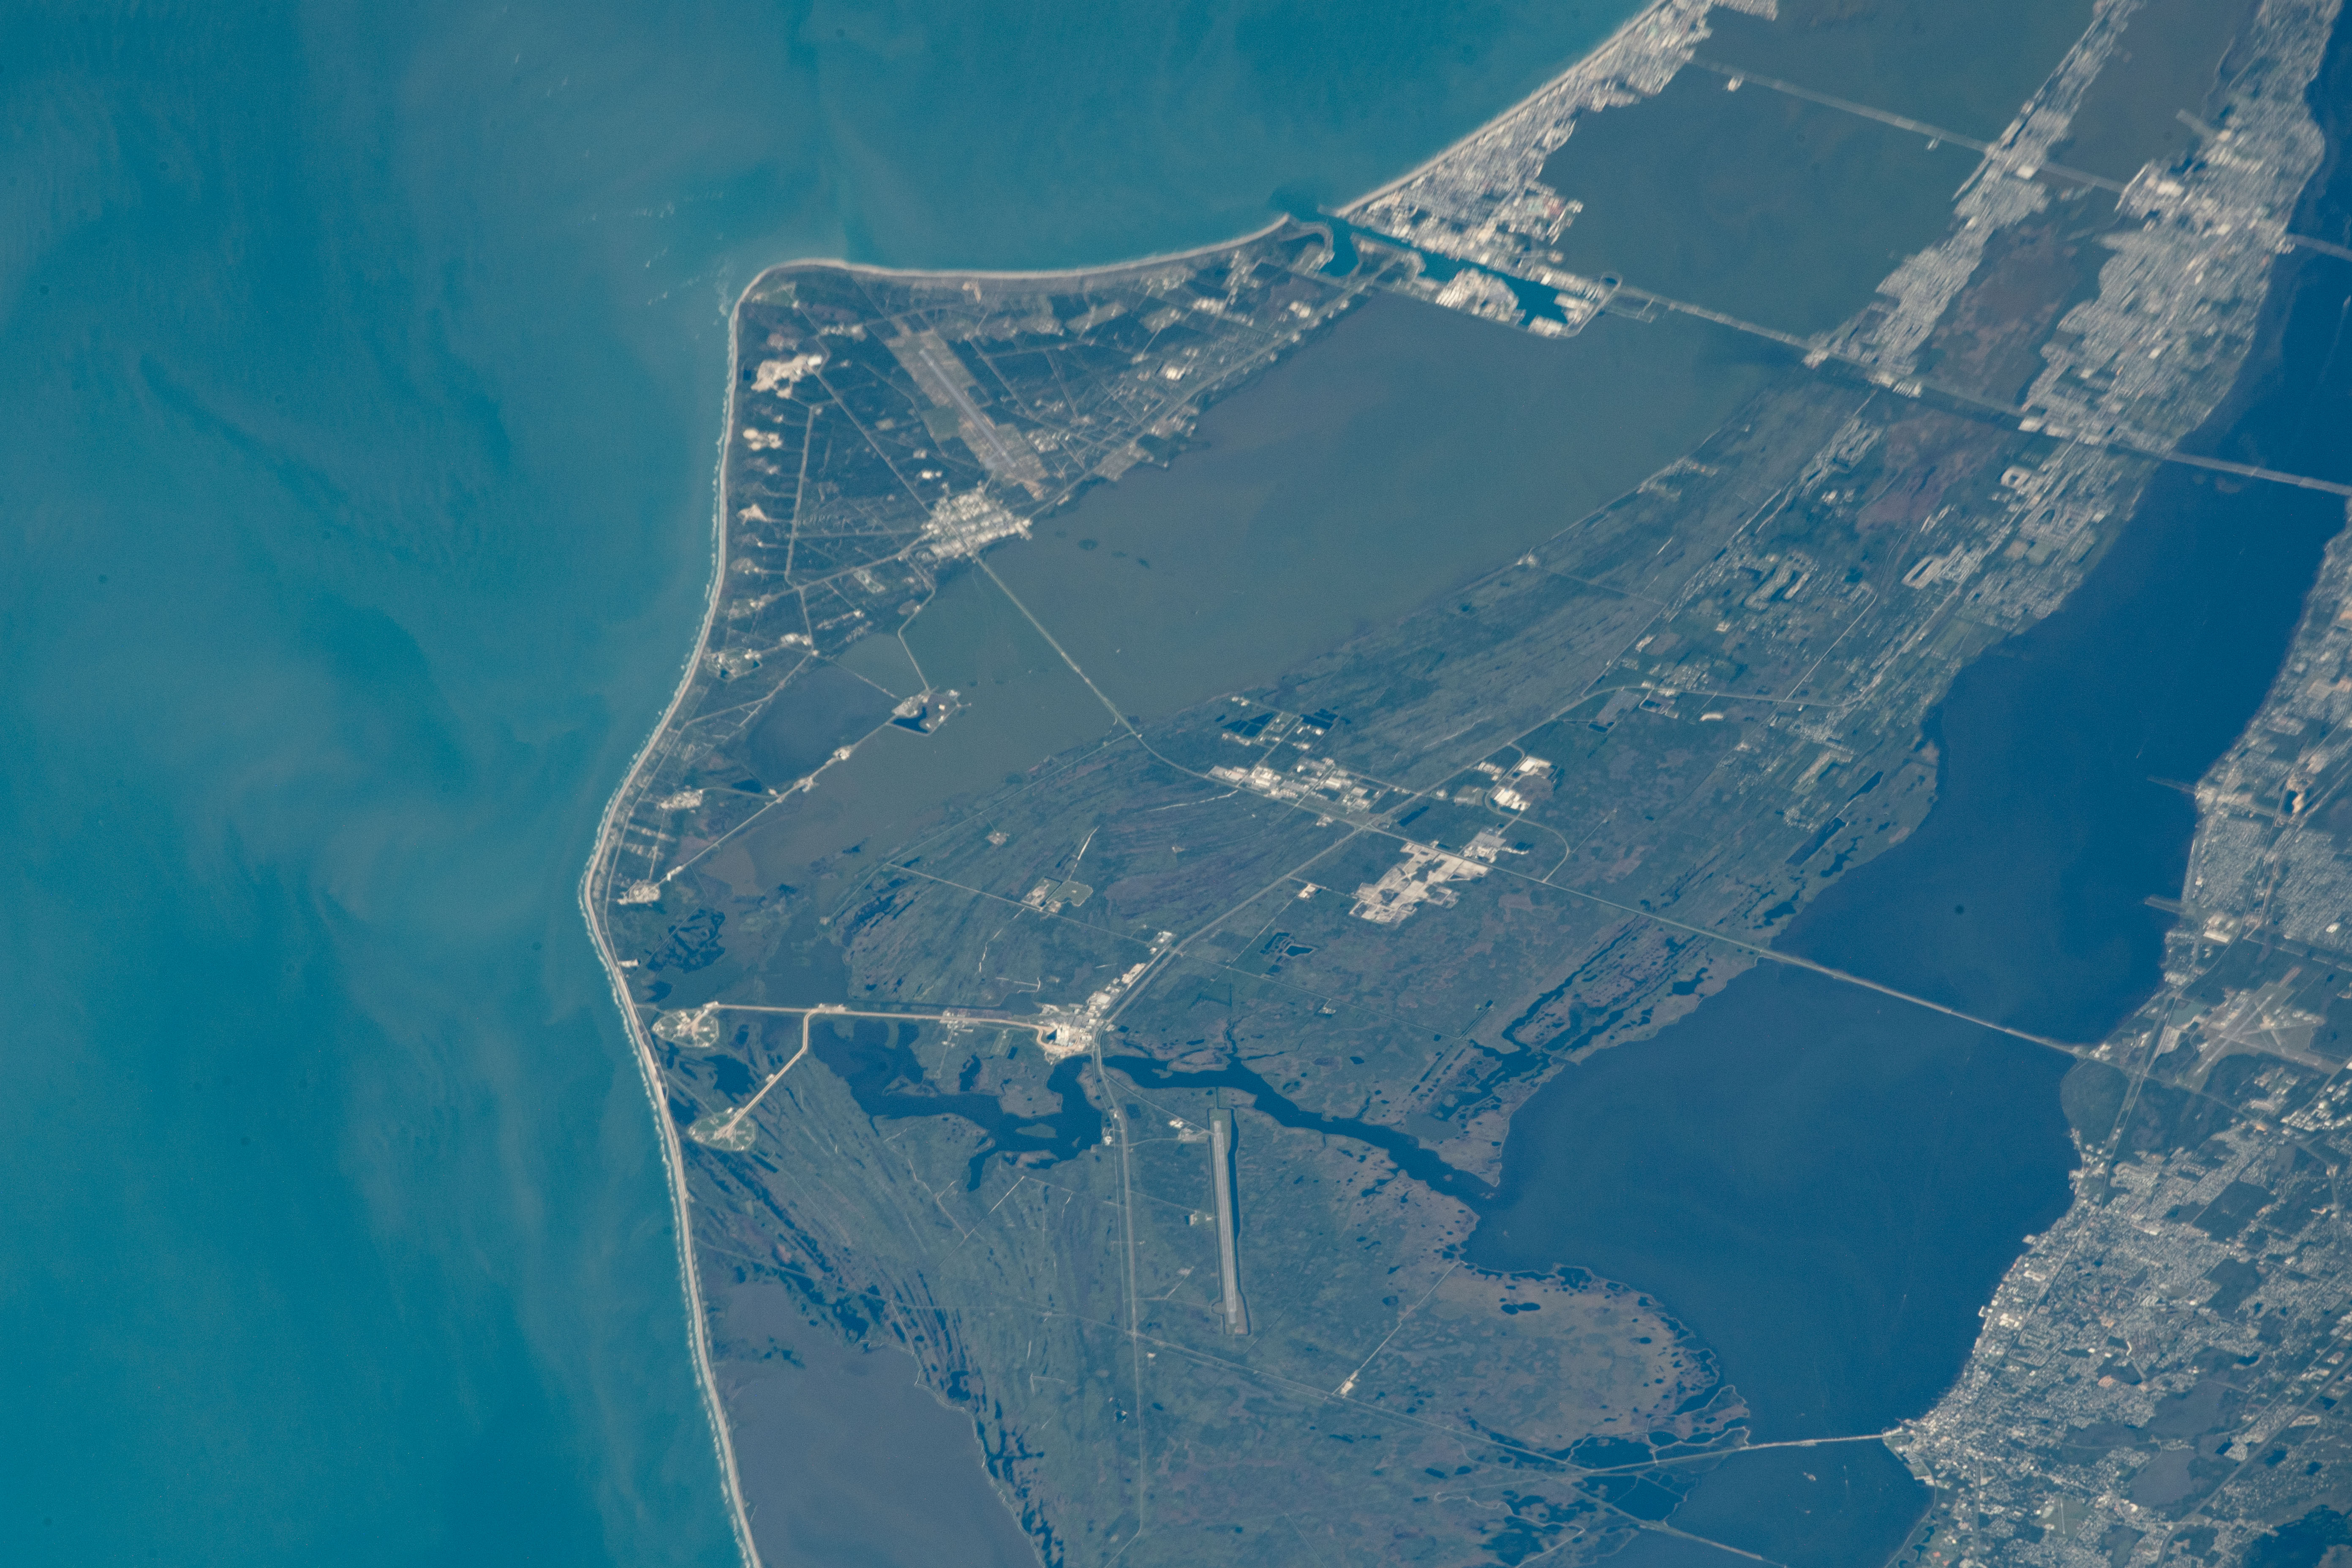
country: USA-FLORIDA
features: CAPE CANAVERAL AIR FORCE STATION, ATLANTIC OCEAN, INDIAN RIVER, KENNEDY SPACE CENTER, PORT CANAVERAL
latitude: 28.5
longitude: -80.7
